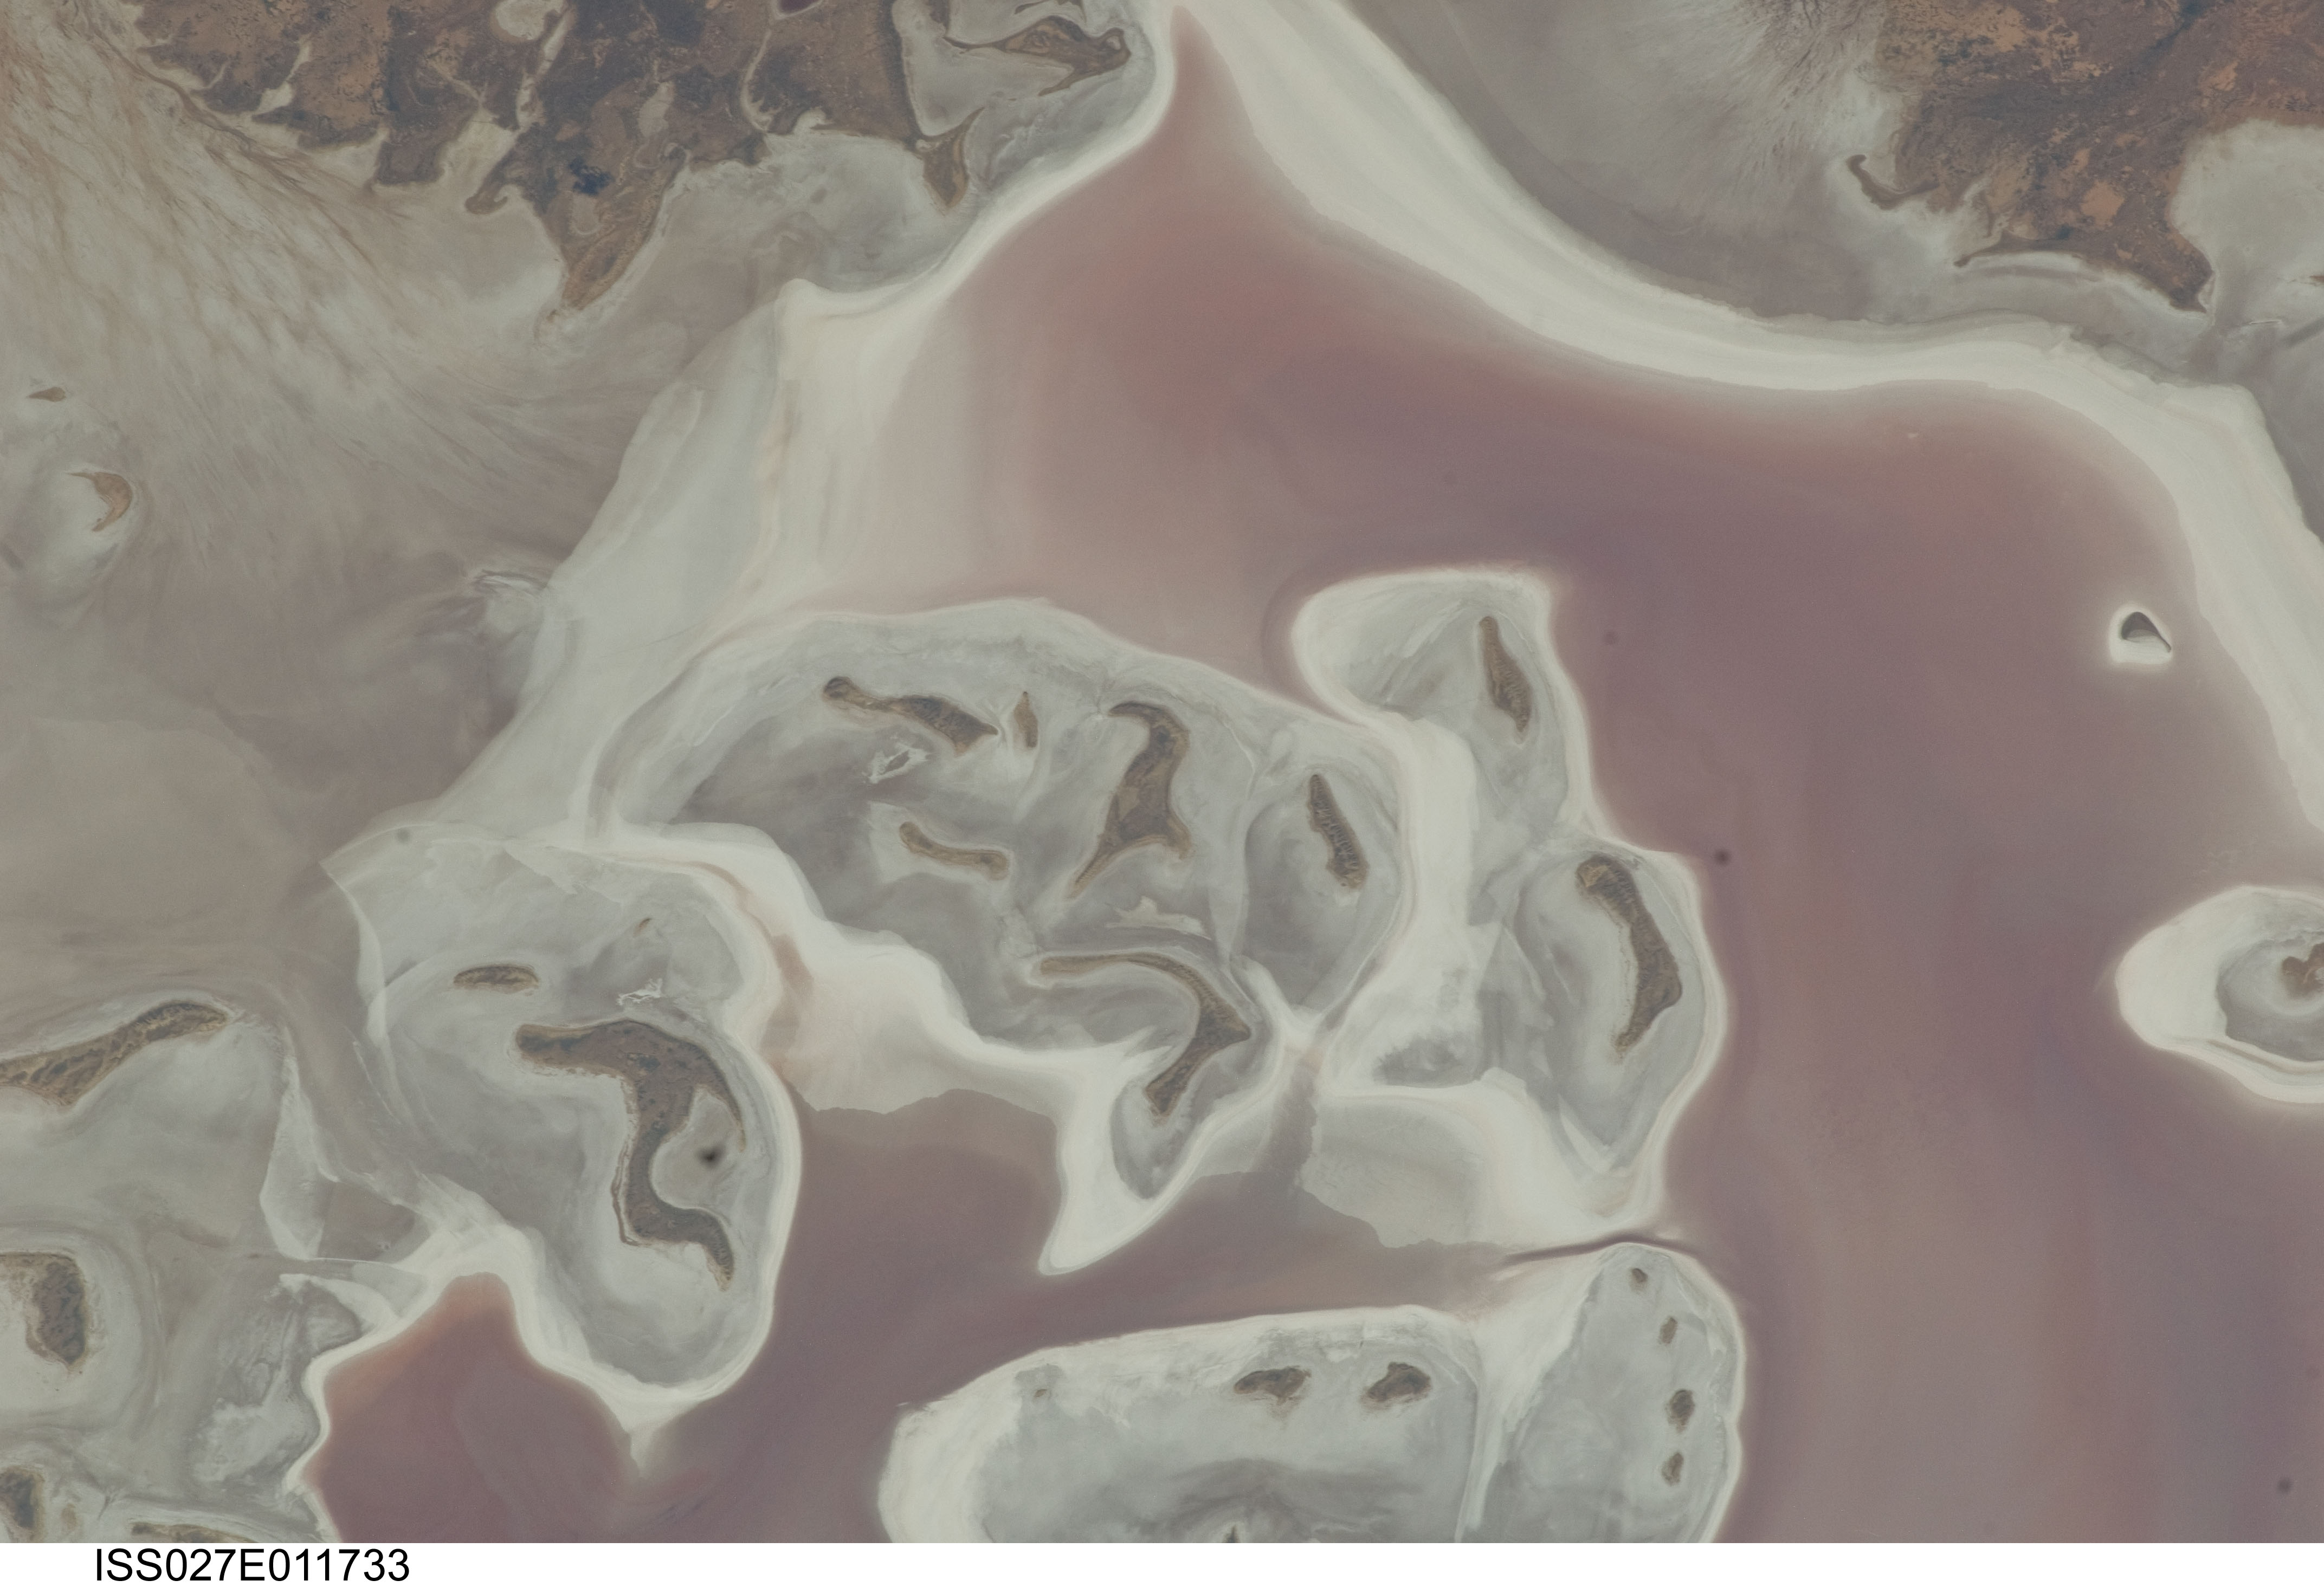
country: AUSTRALIA-SA
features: L. FROME, ISLANDS, SALT FLATS
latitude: -30.9
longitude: 139.7
